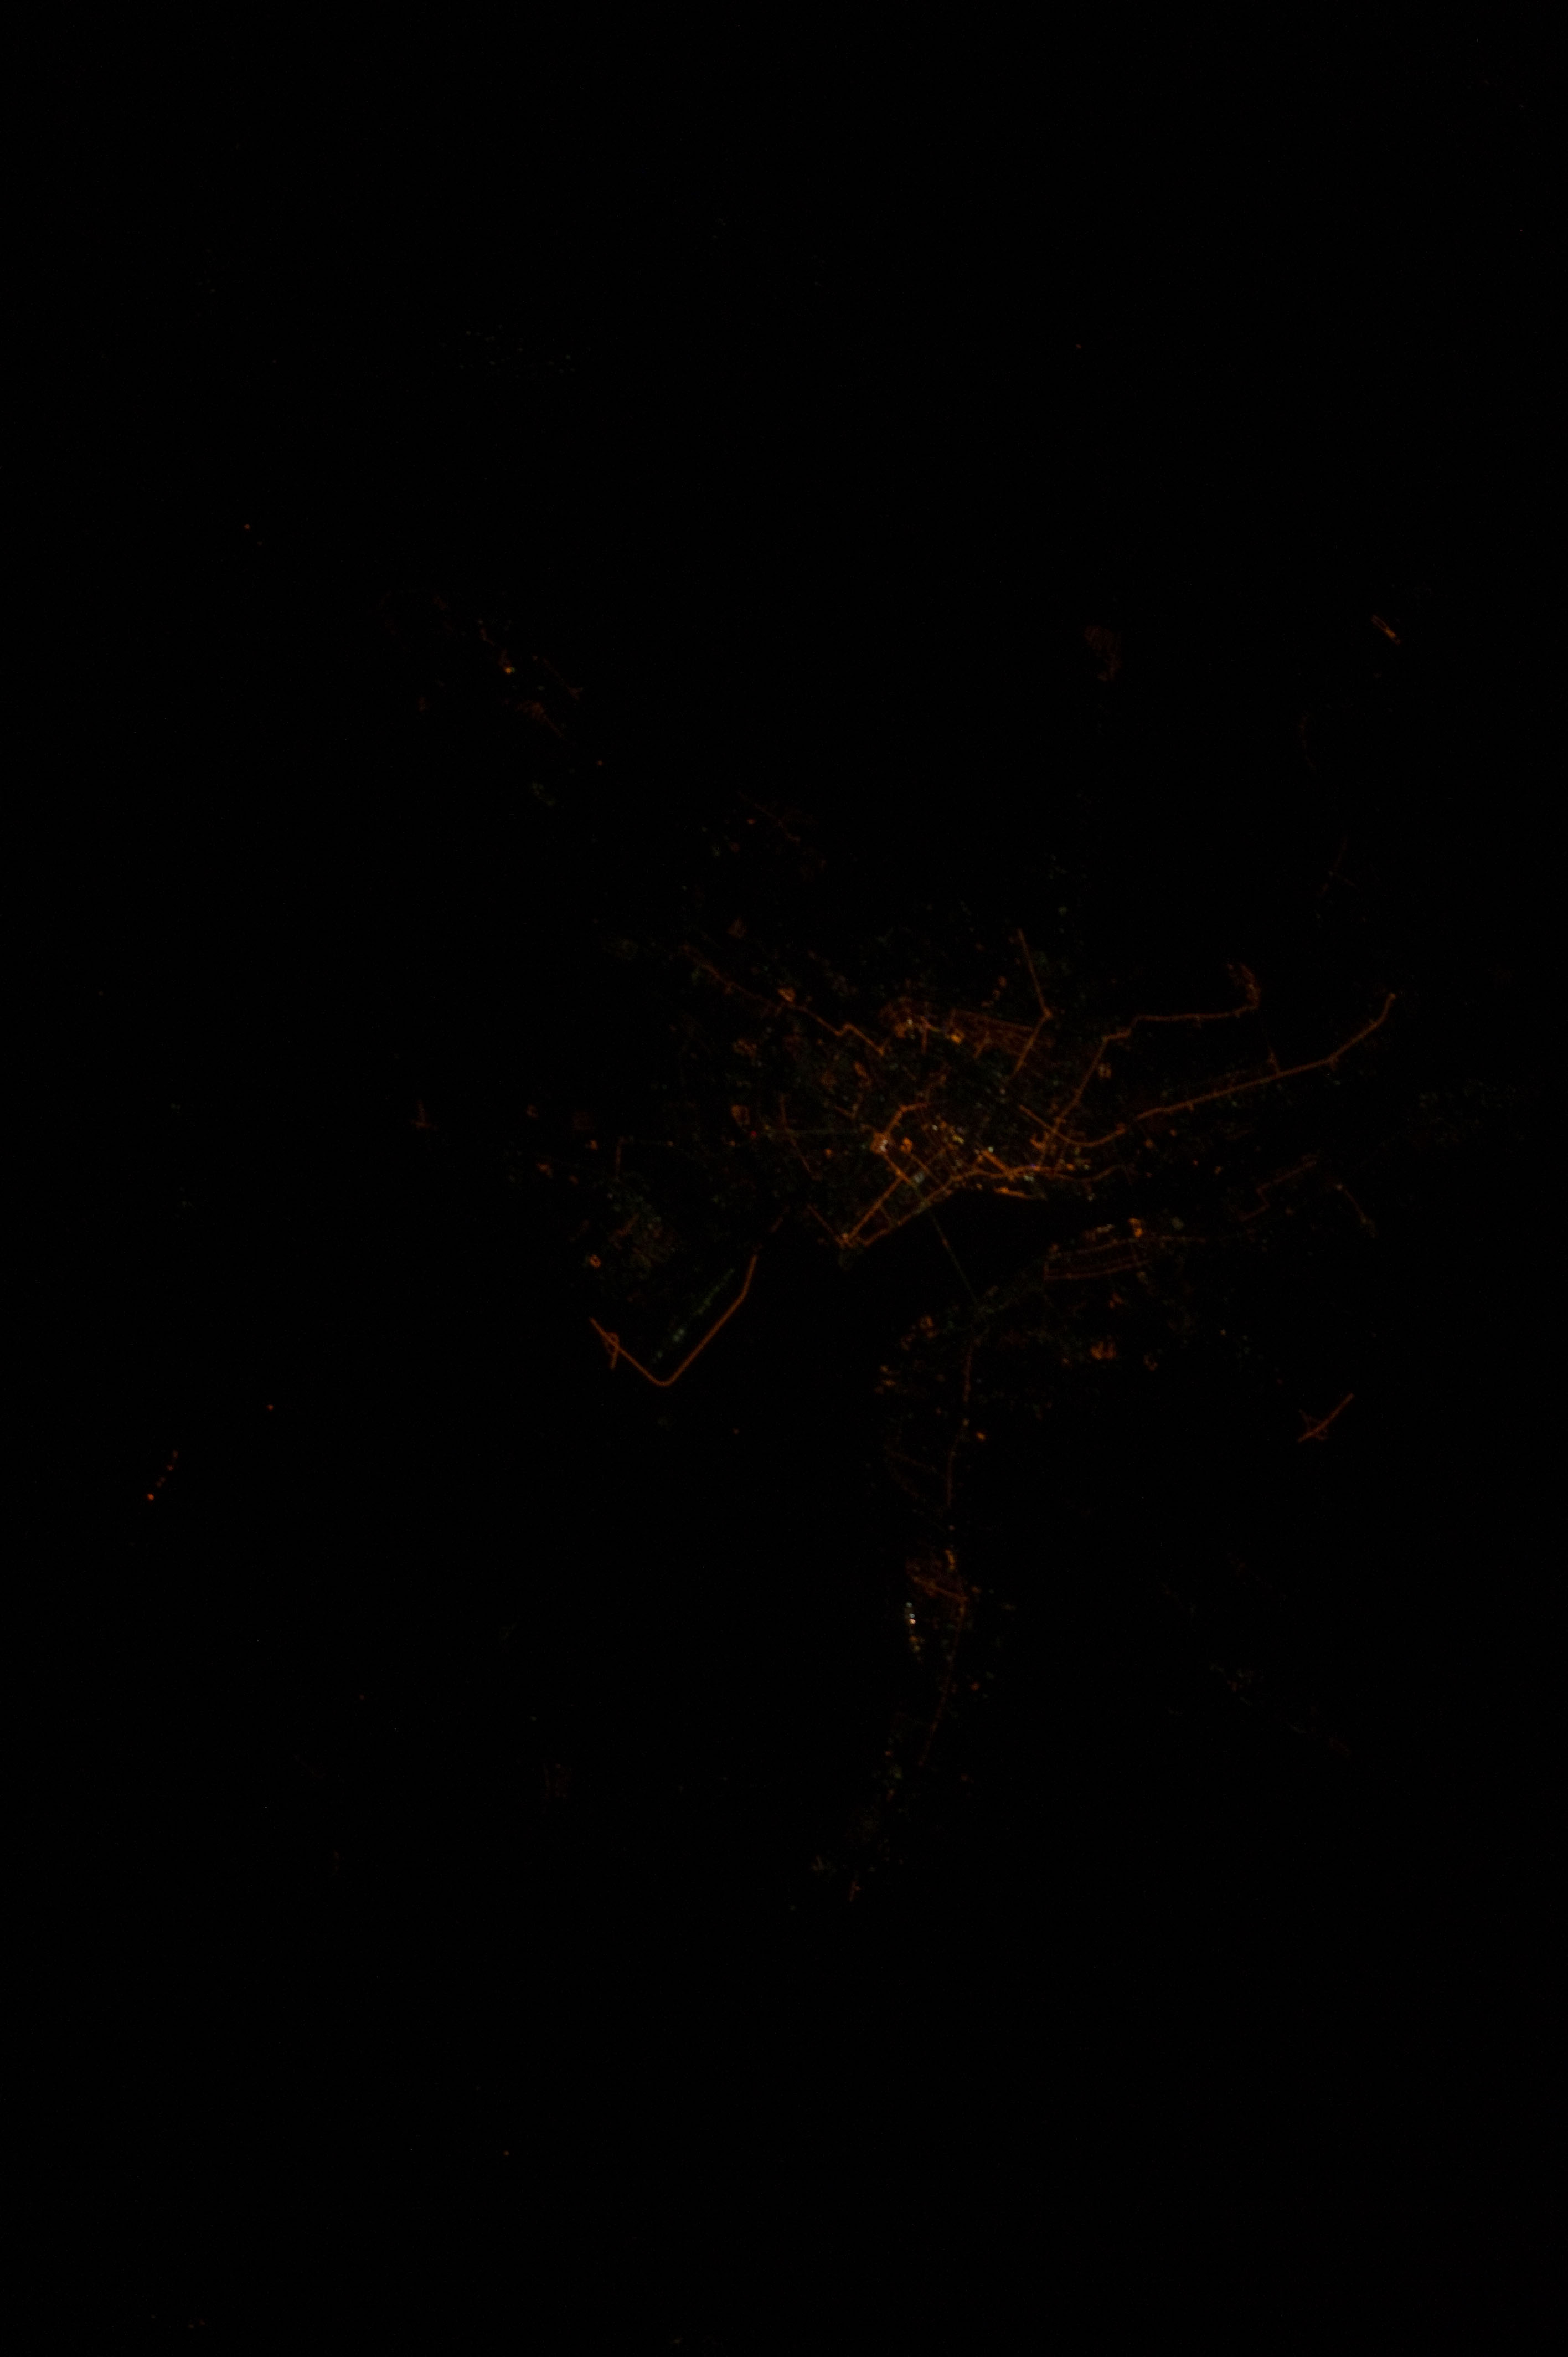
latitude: 46.4
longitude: 48.1
